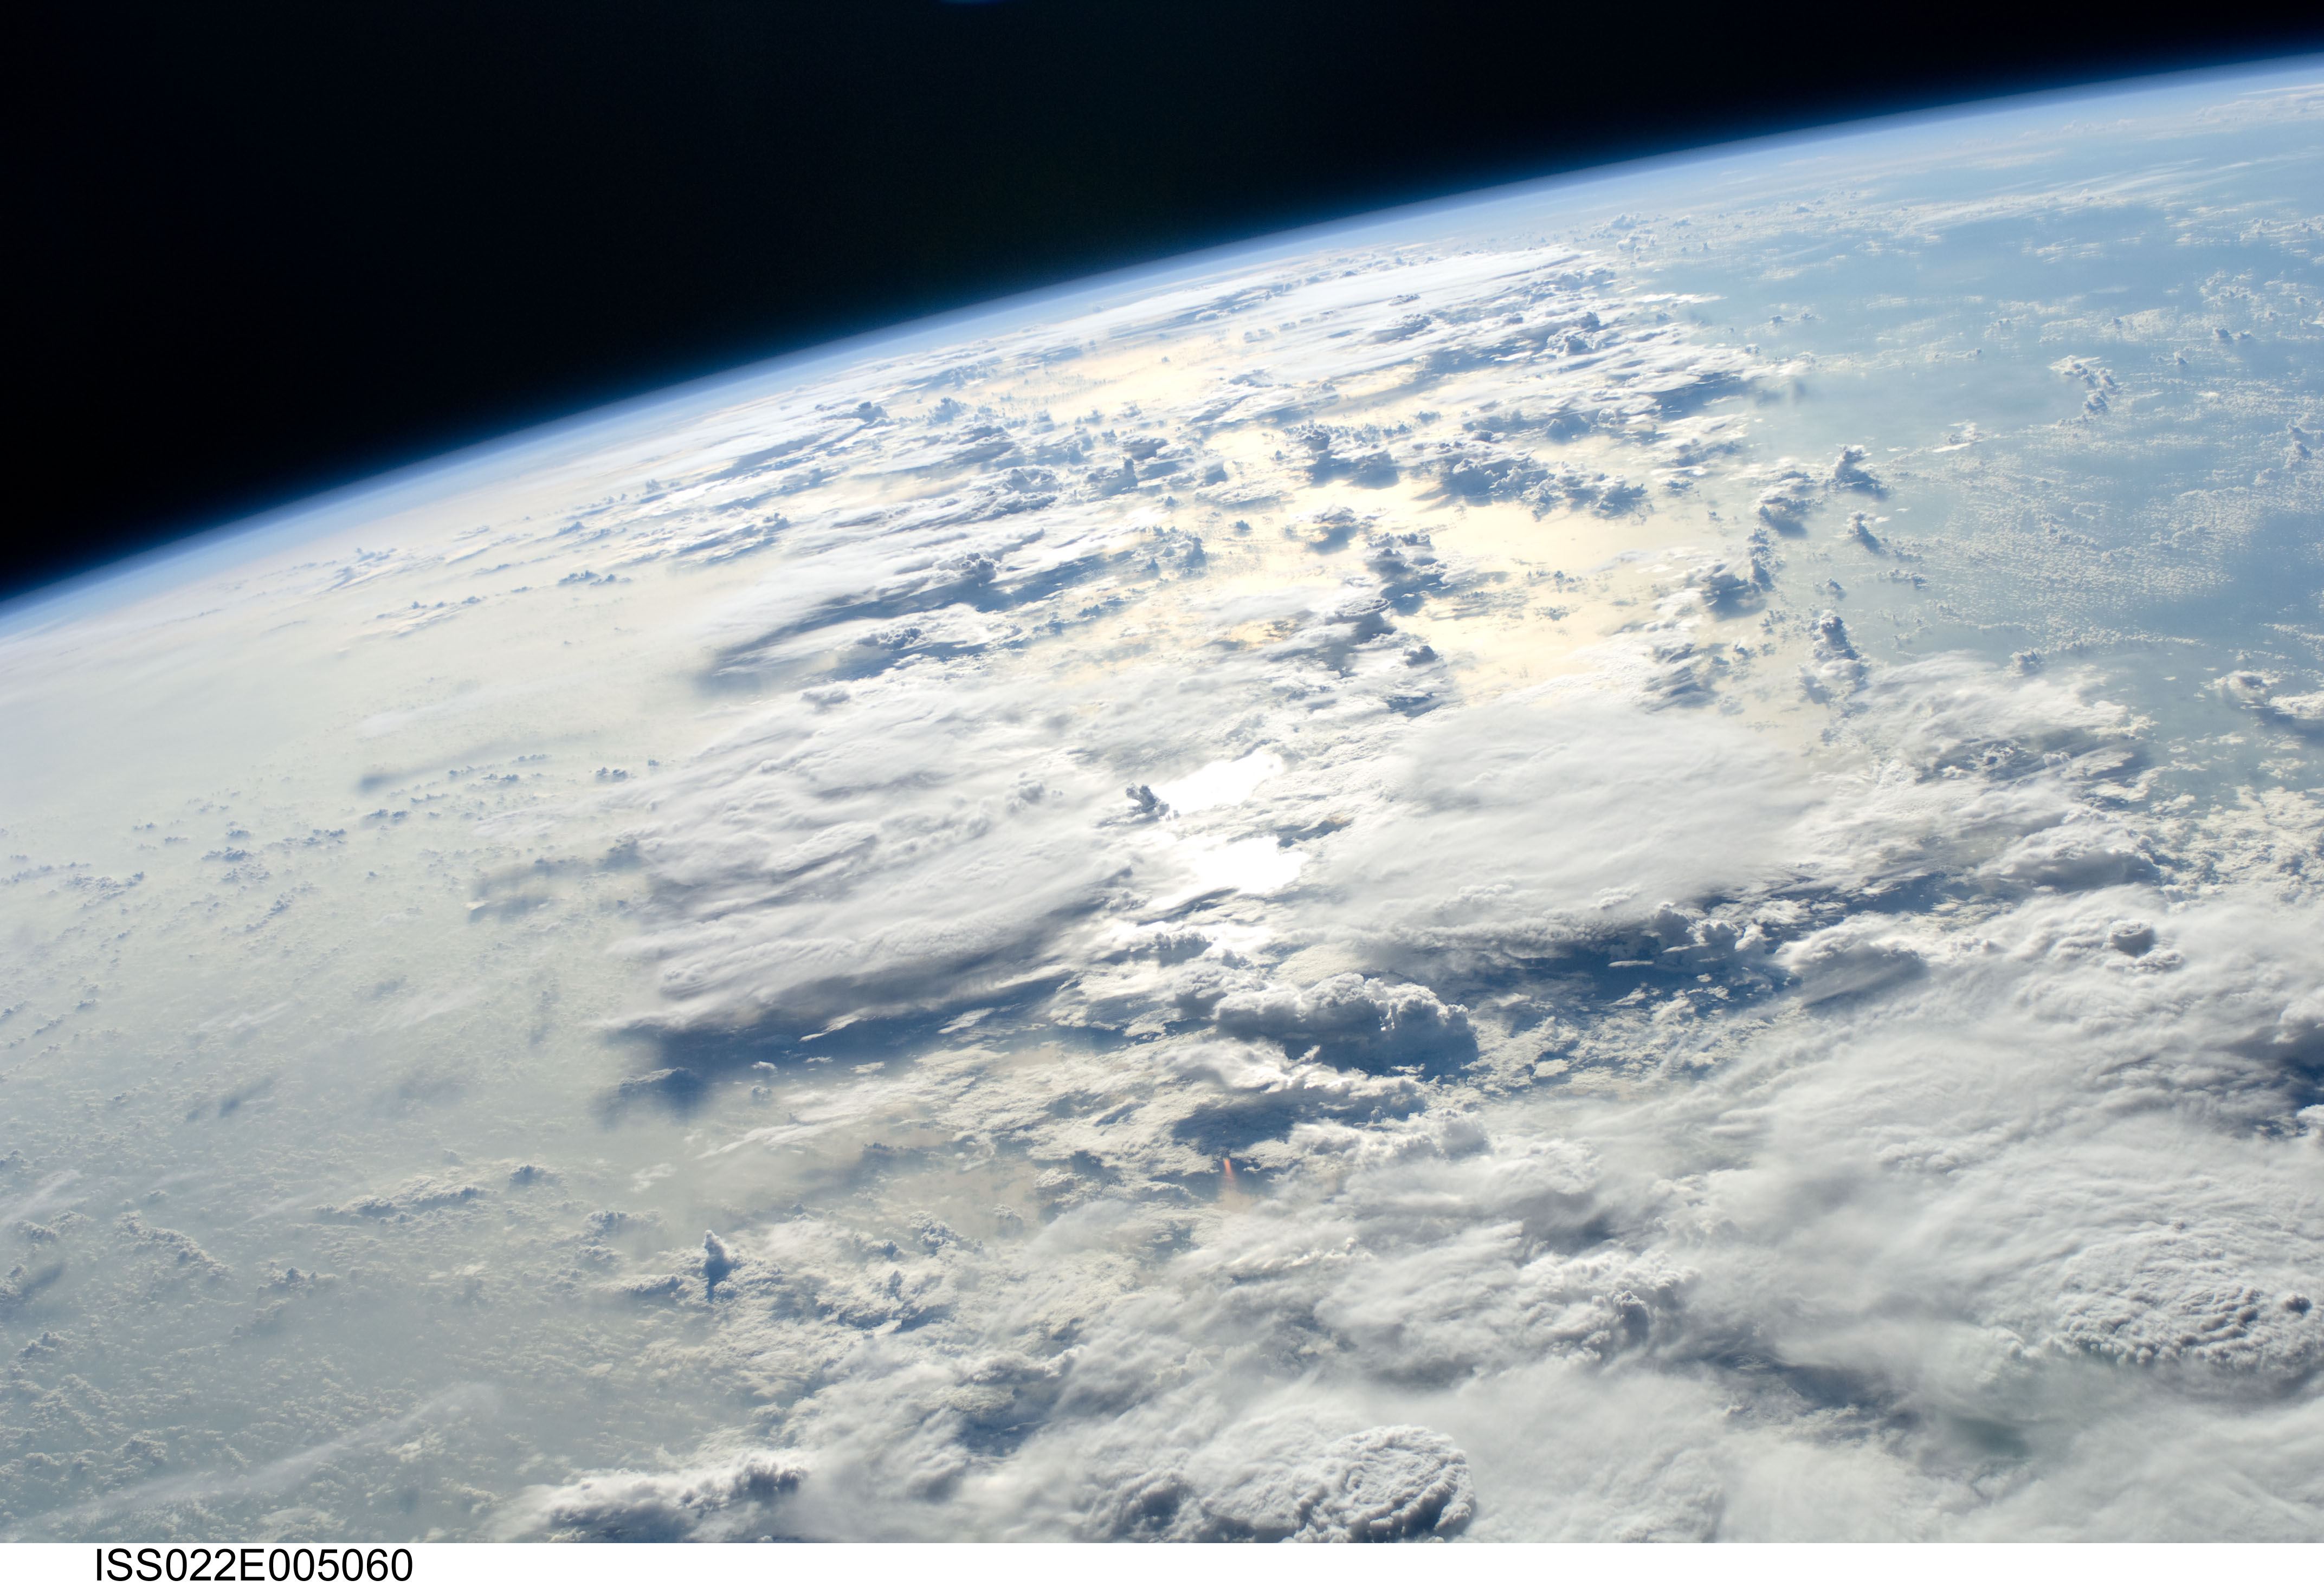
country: INDIAN OCEAN
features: PAN-EARTH LIMB, CLOUDS
